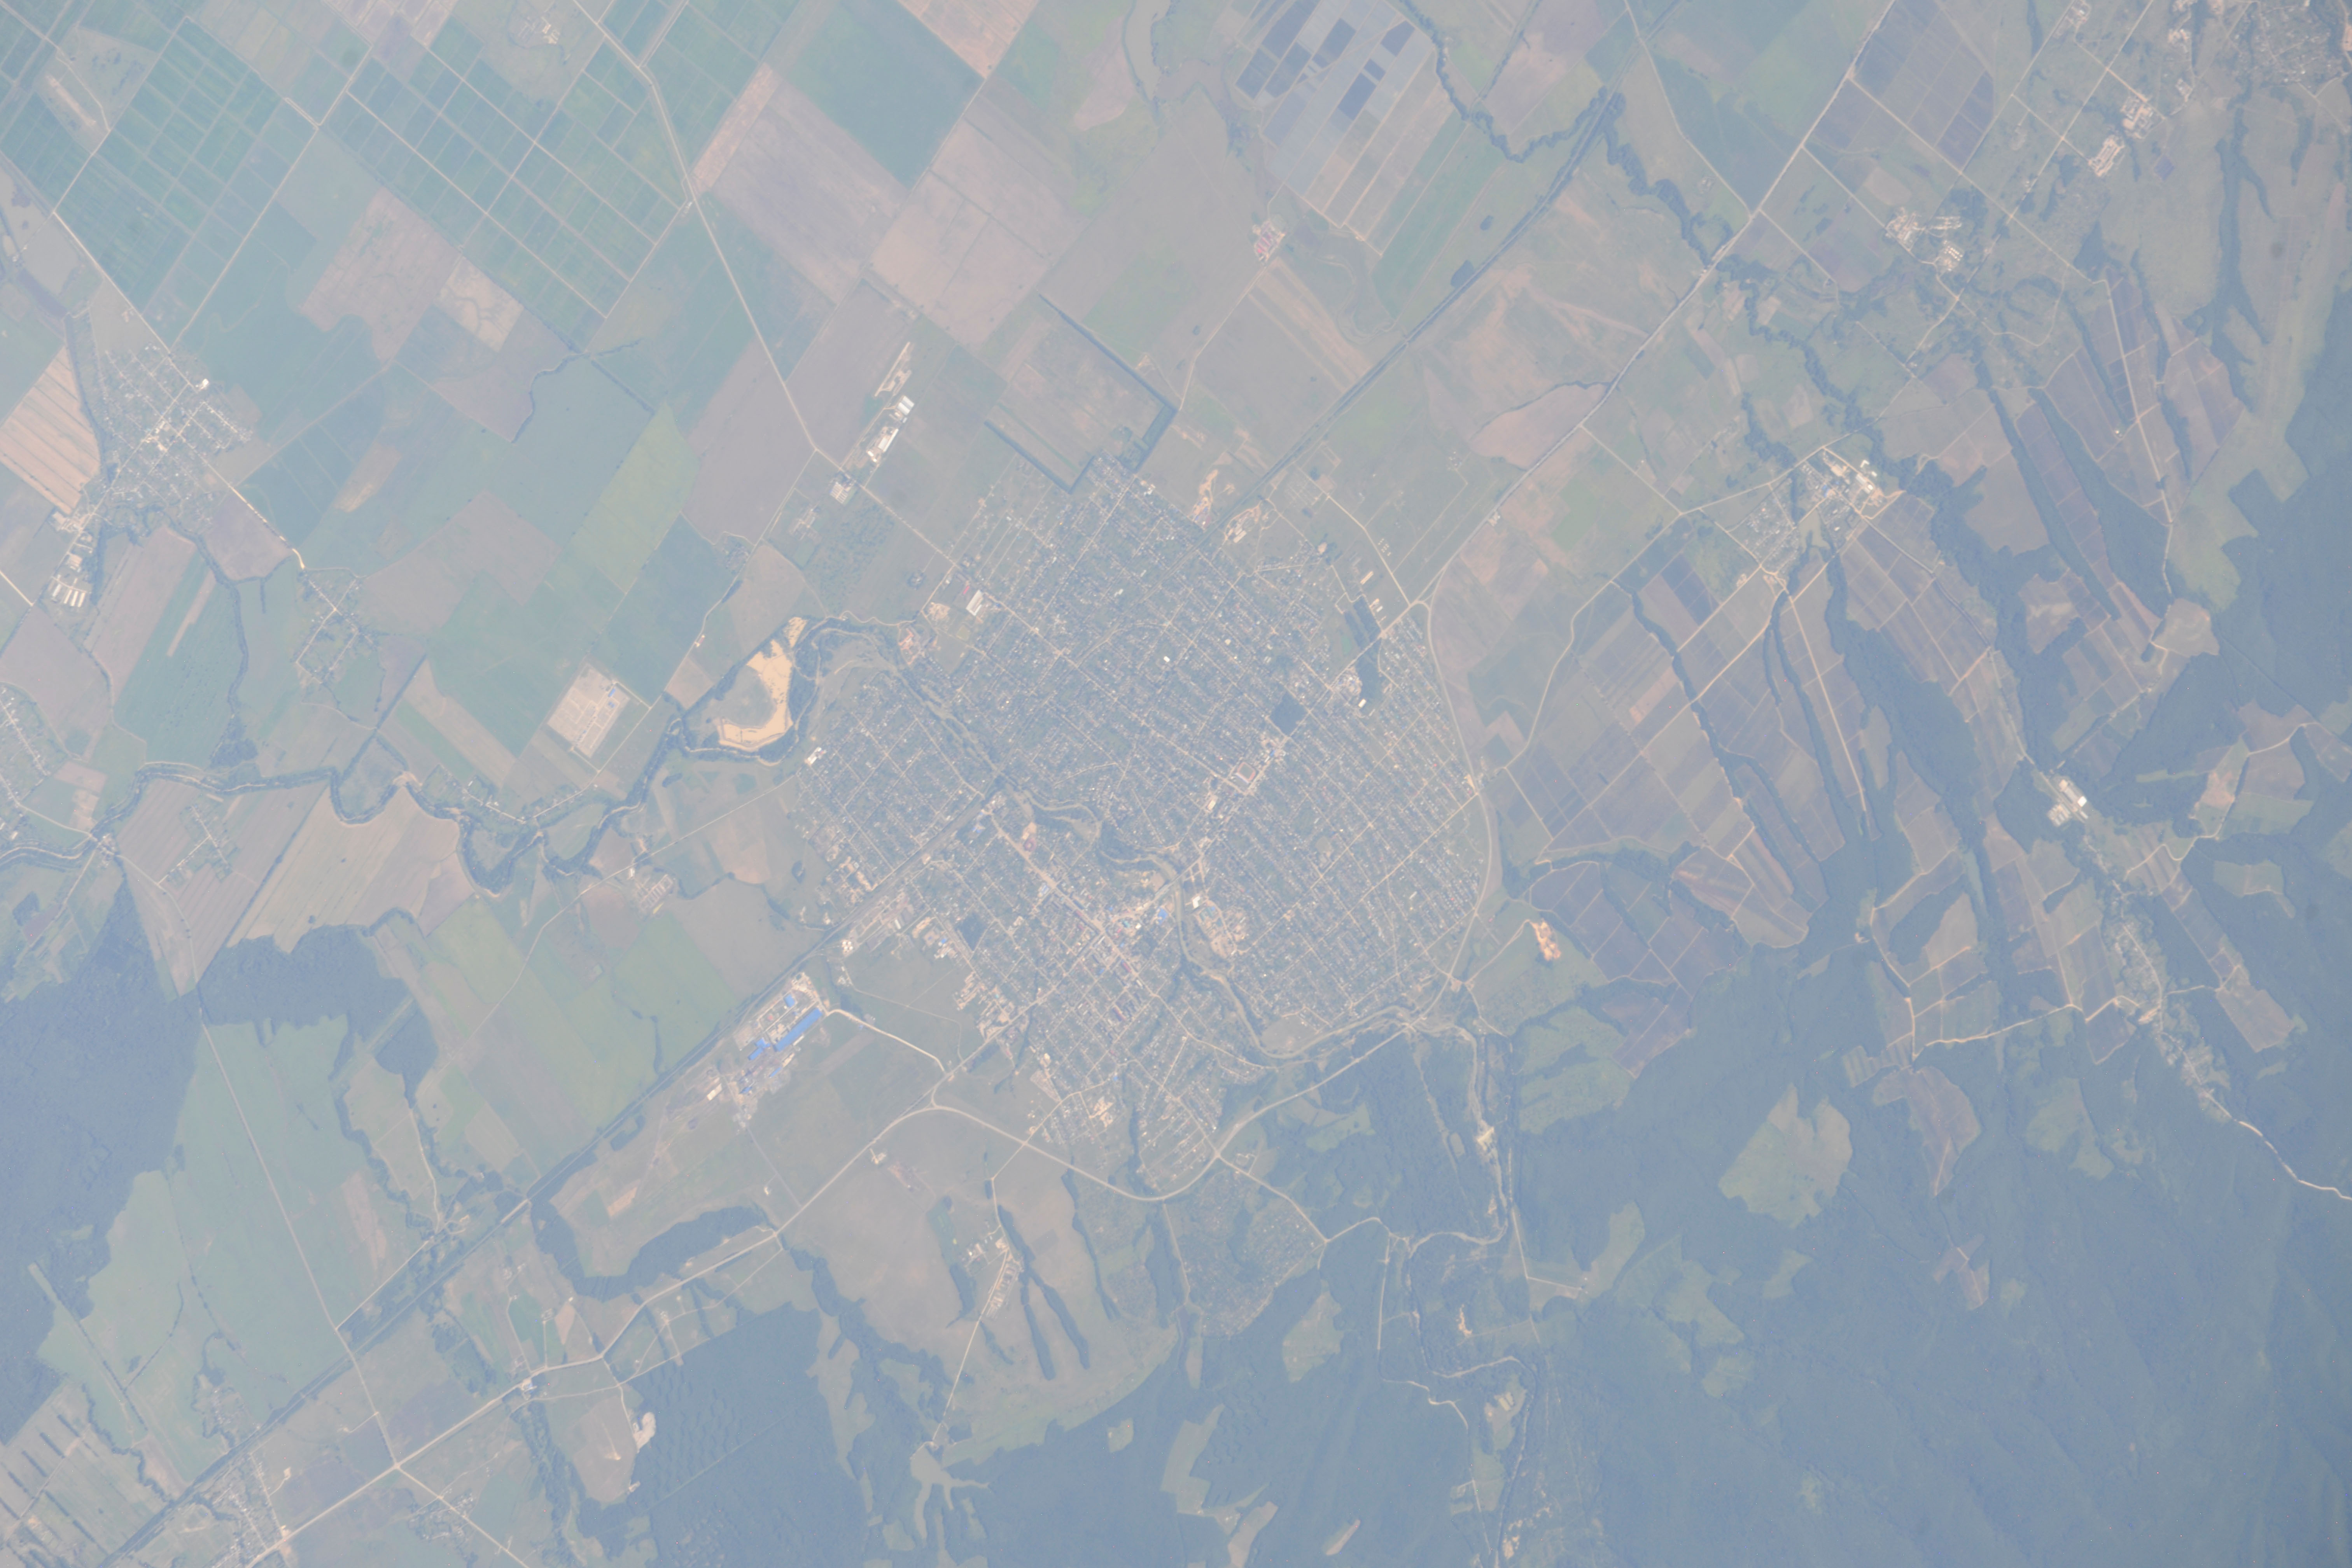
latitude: 44.8
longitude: 38.0
